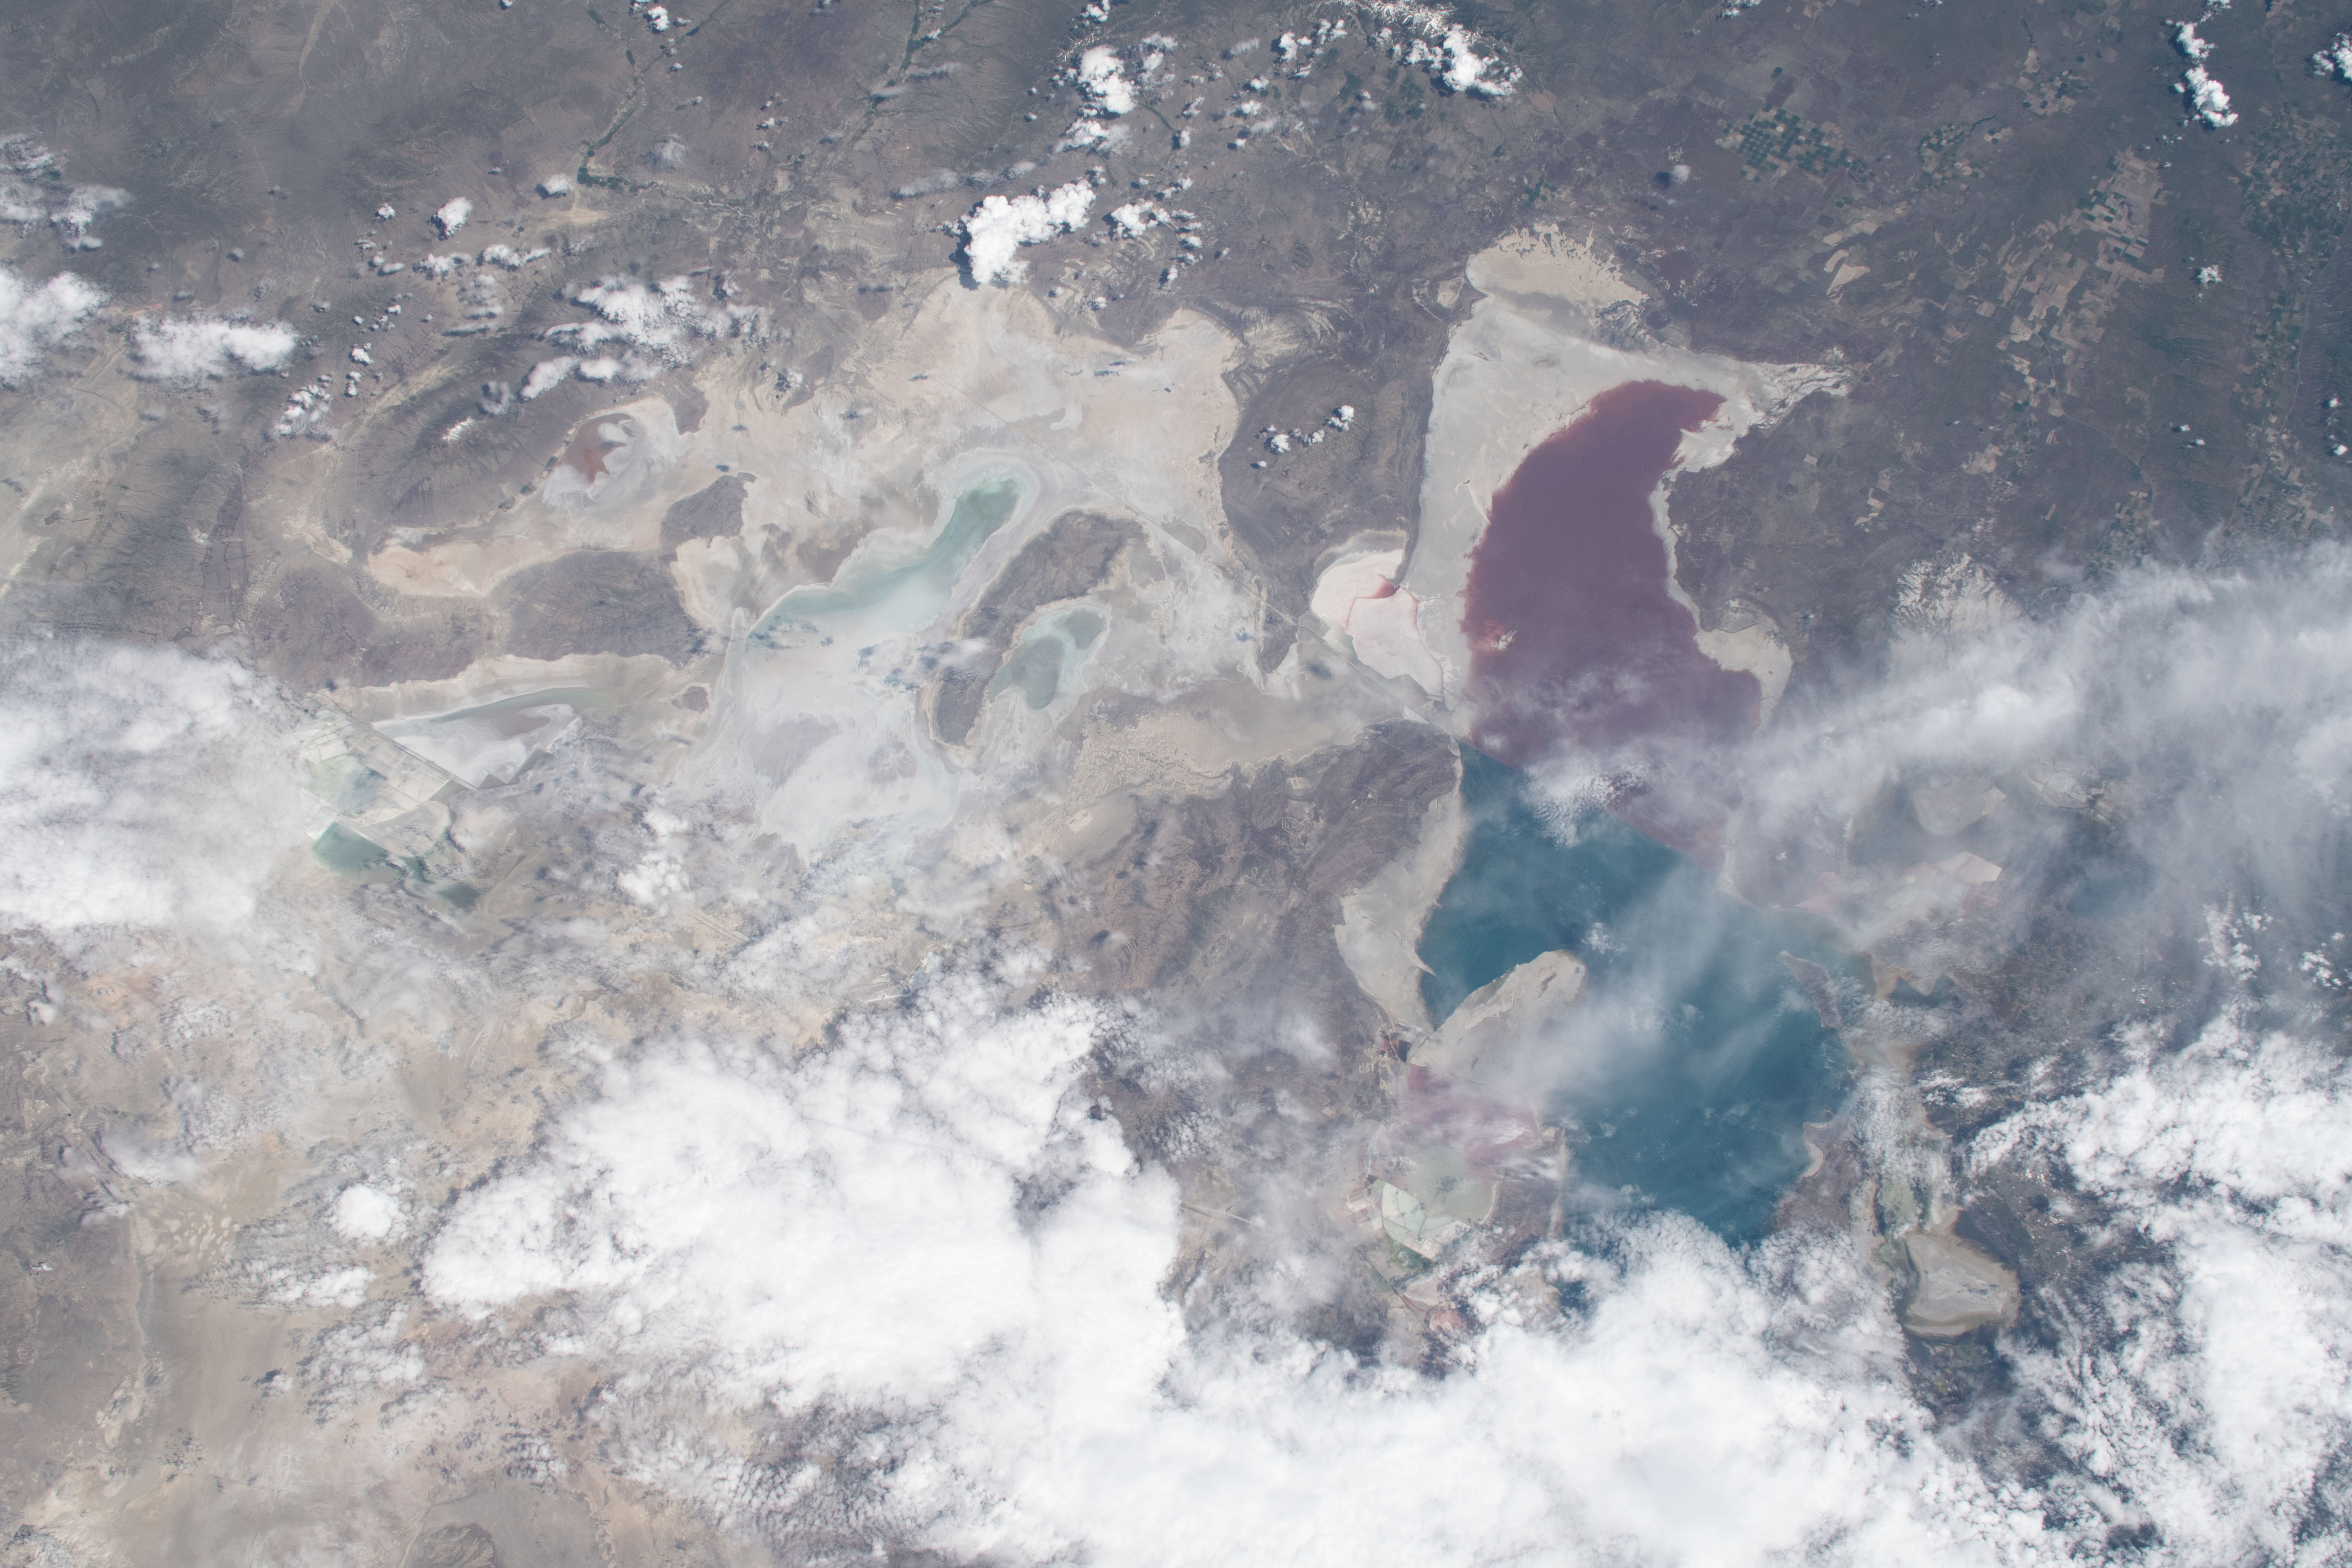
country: USA-UTAH
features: GREAT SALT LAKE, SCORPIO PEAK, GRAHAM PEAK, SALT FLATS, ANTELOPE ISLAND, DESERT PEAK
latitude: 41.0
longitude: -113.0
